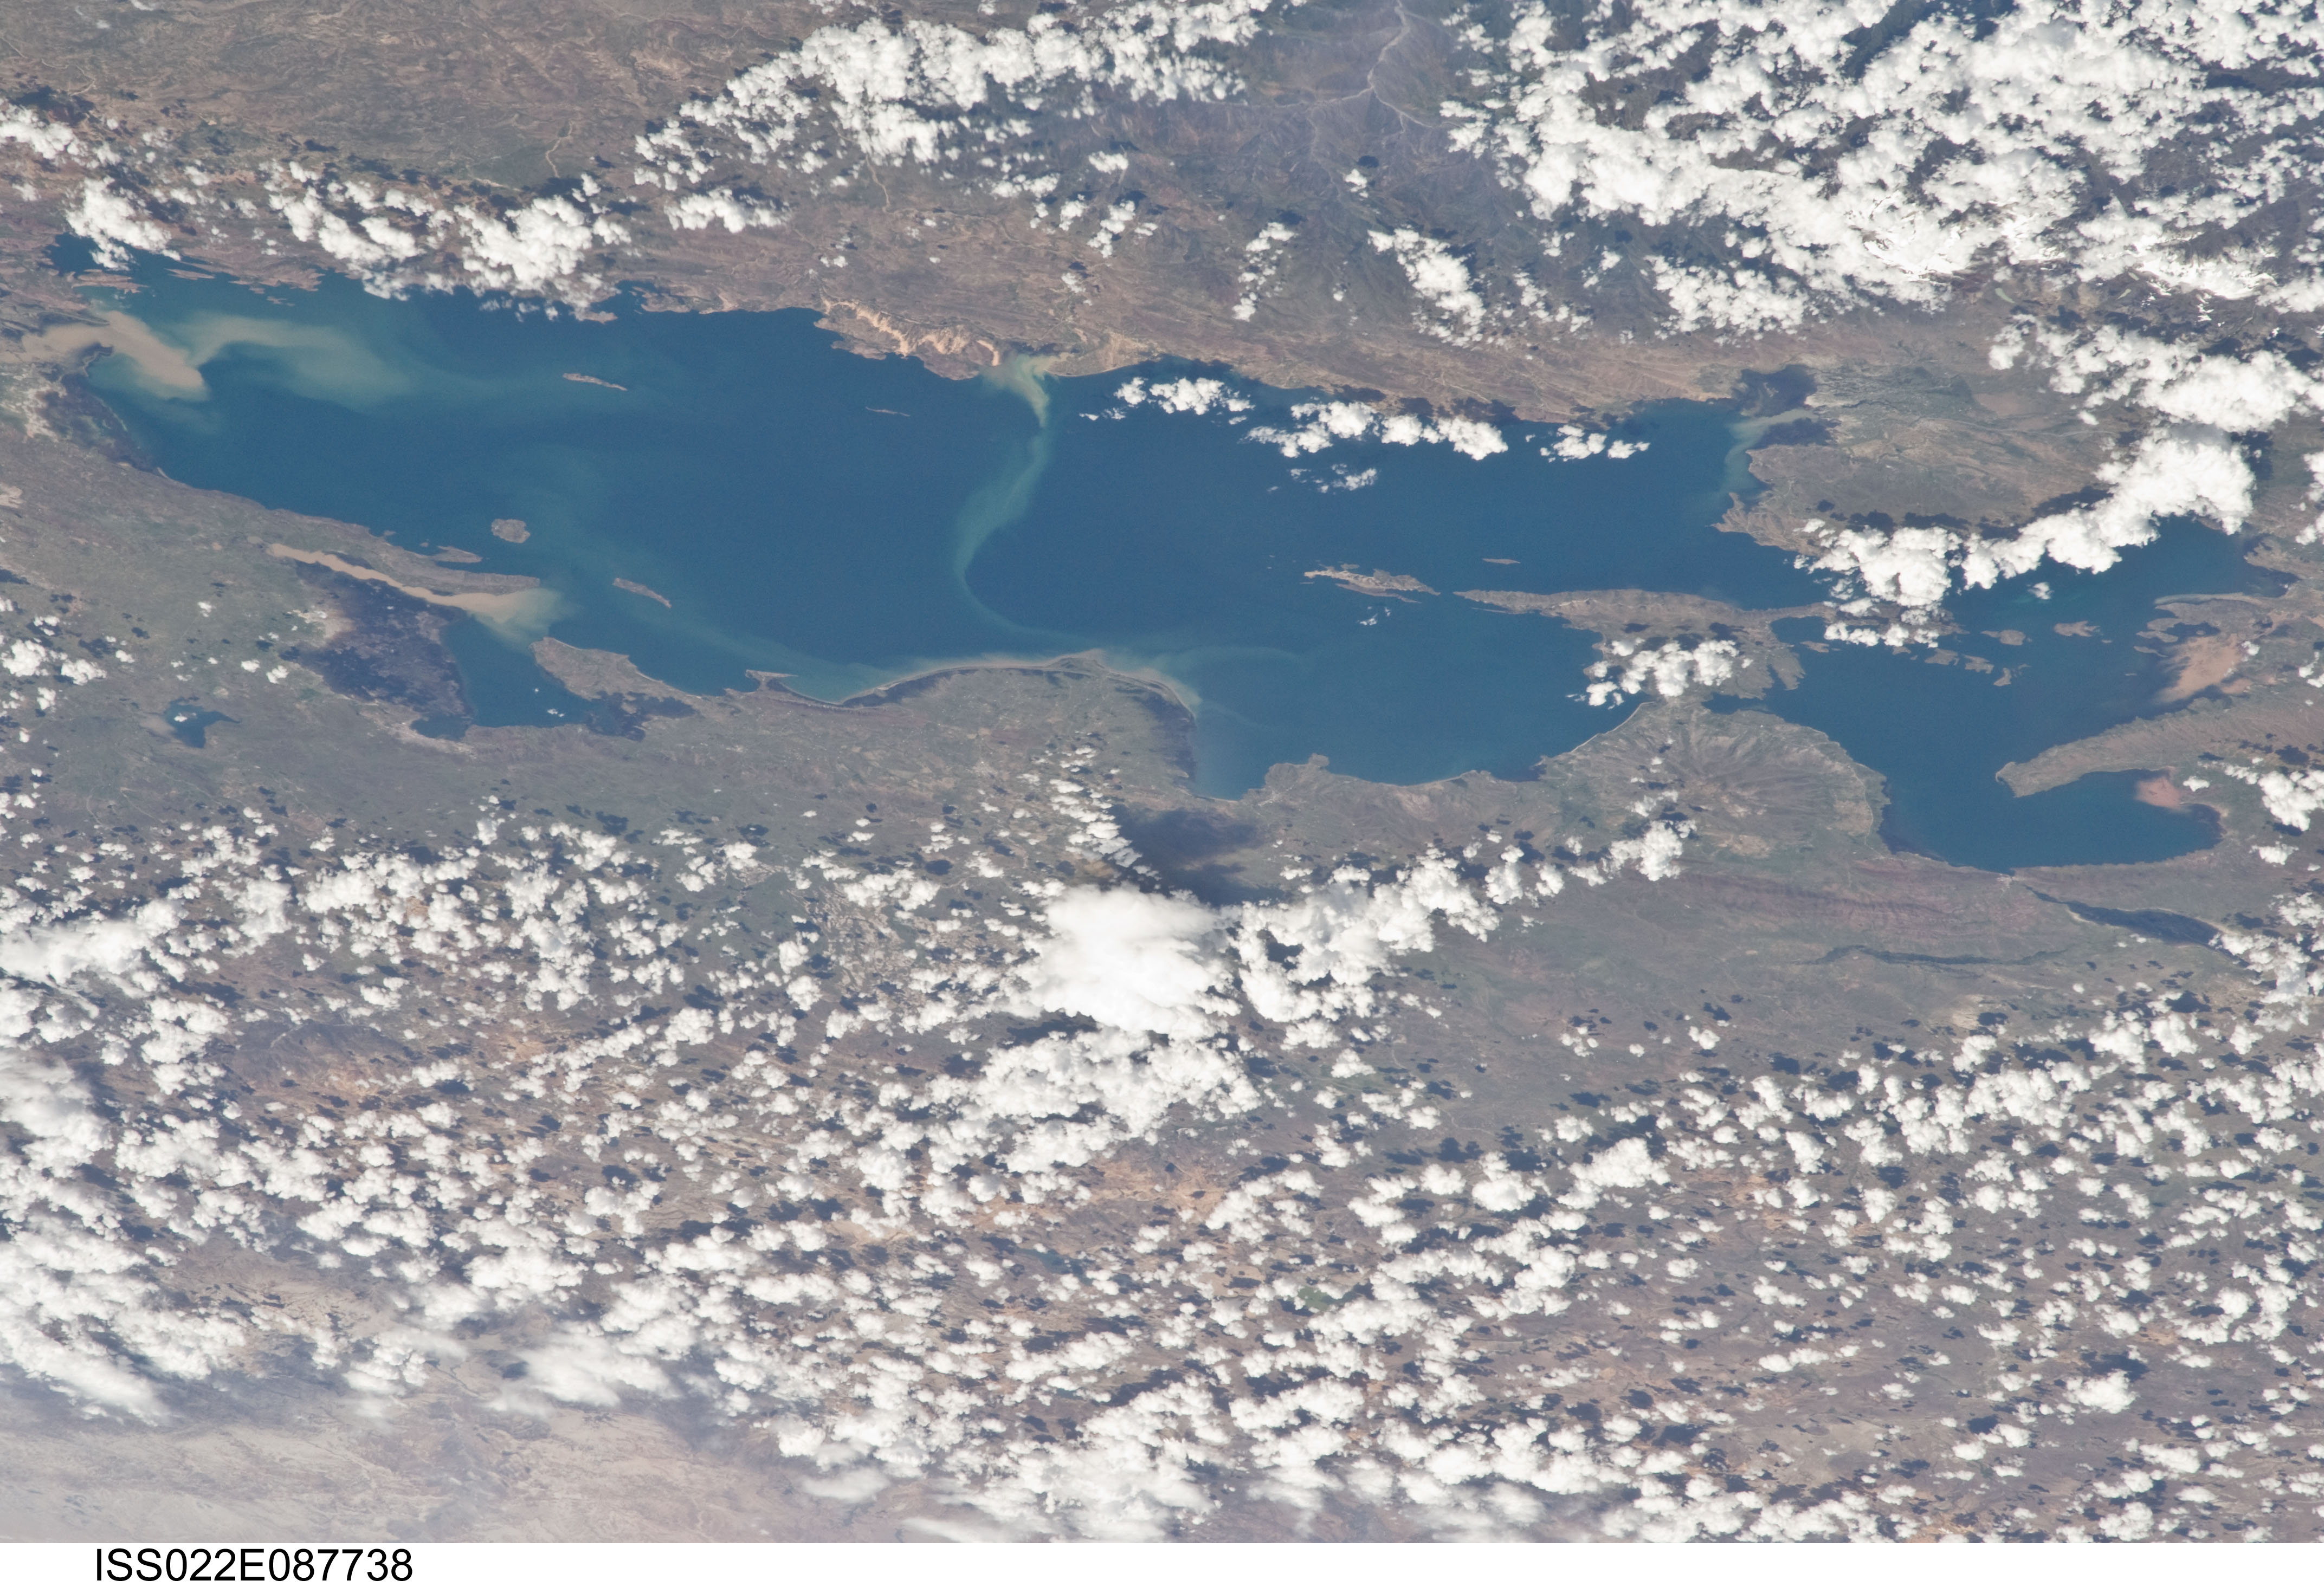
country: PERU
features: LAKE TITICACA, ANDES MTS.
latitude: -16.3
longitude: -69.7
